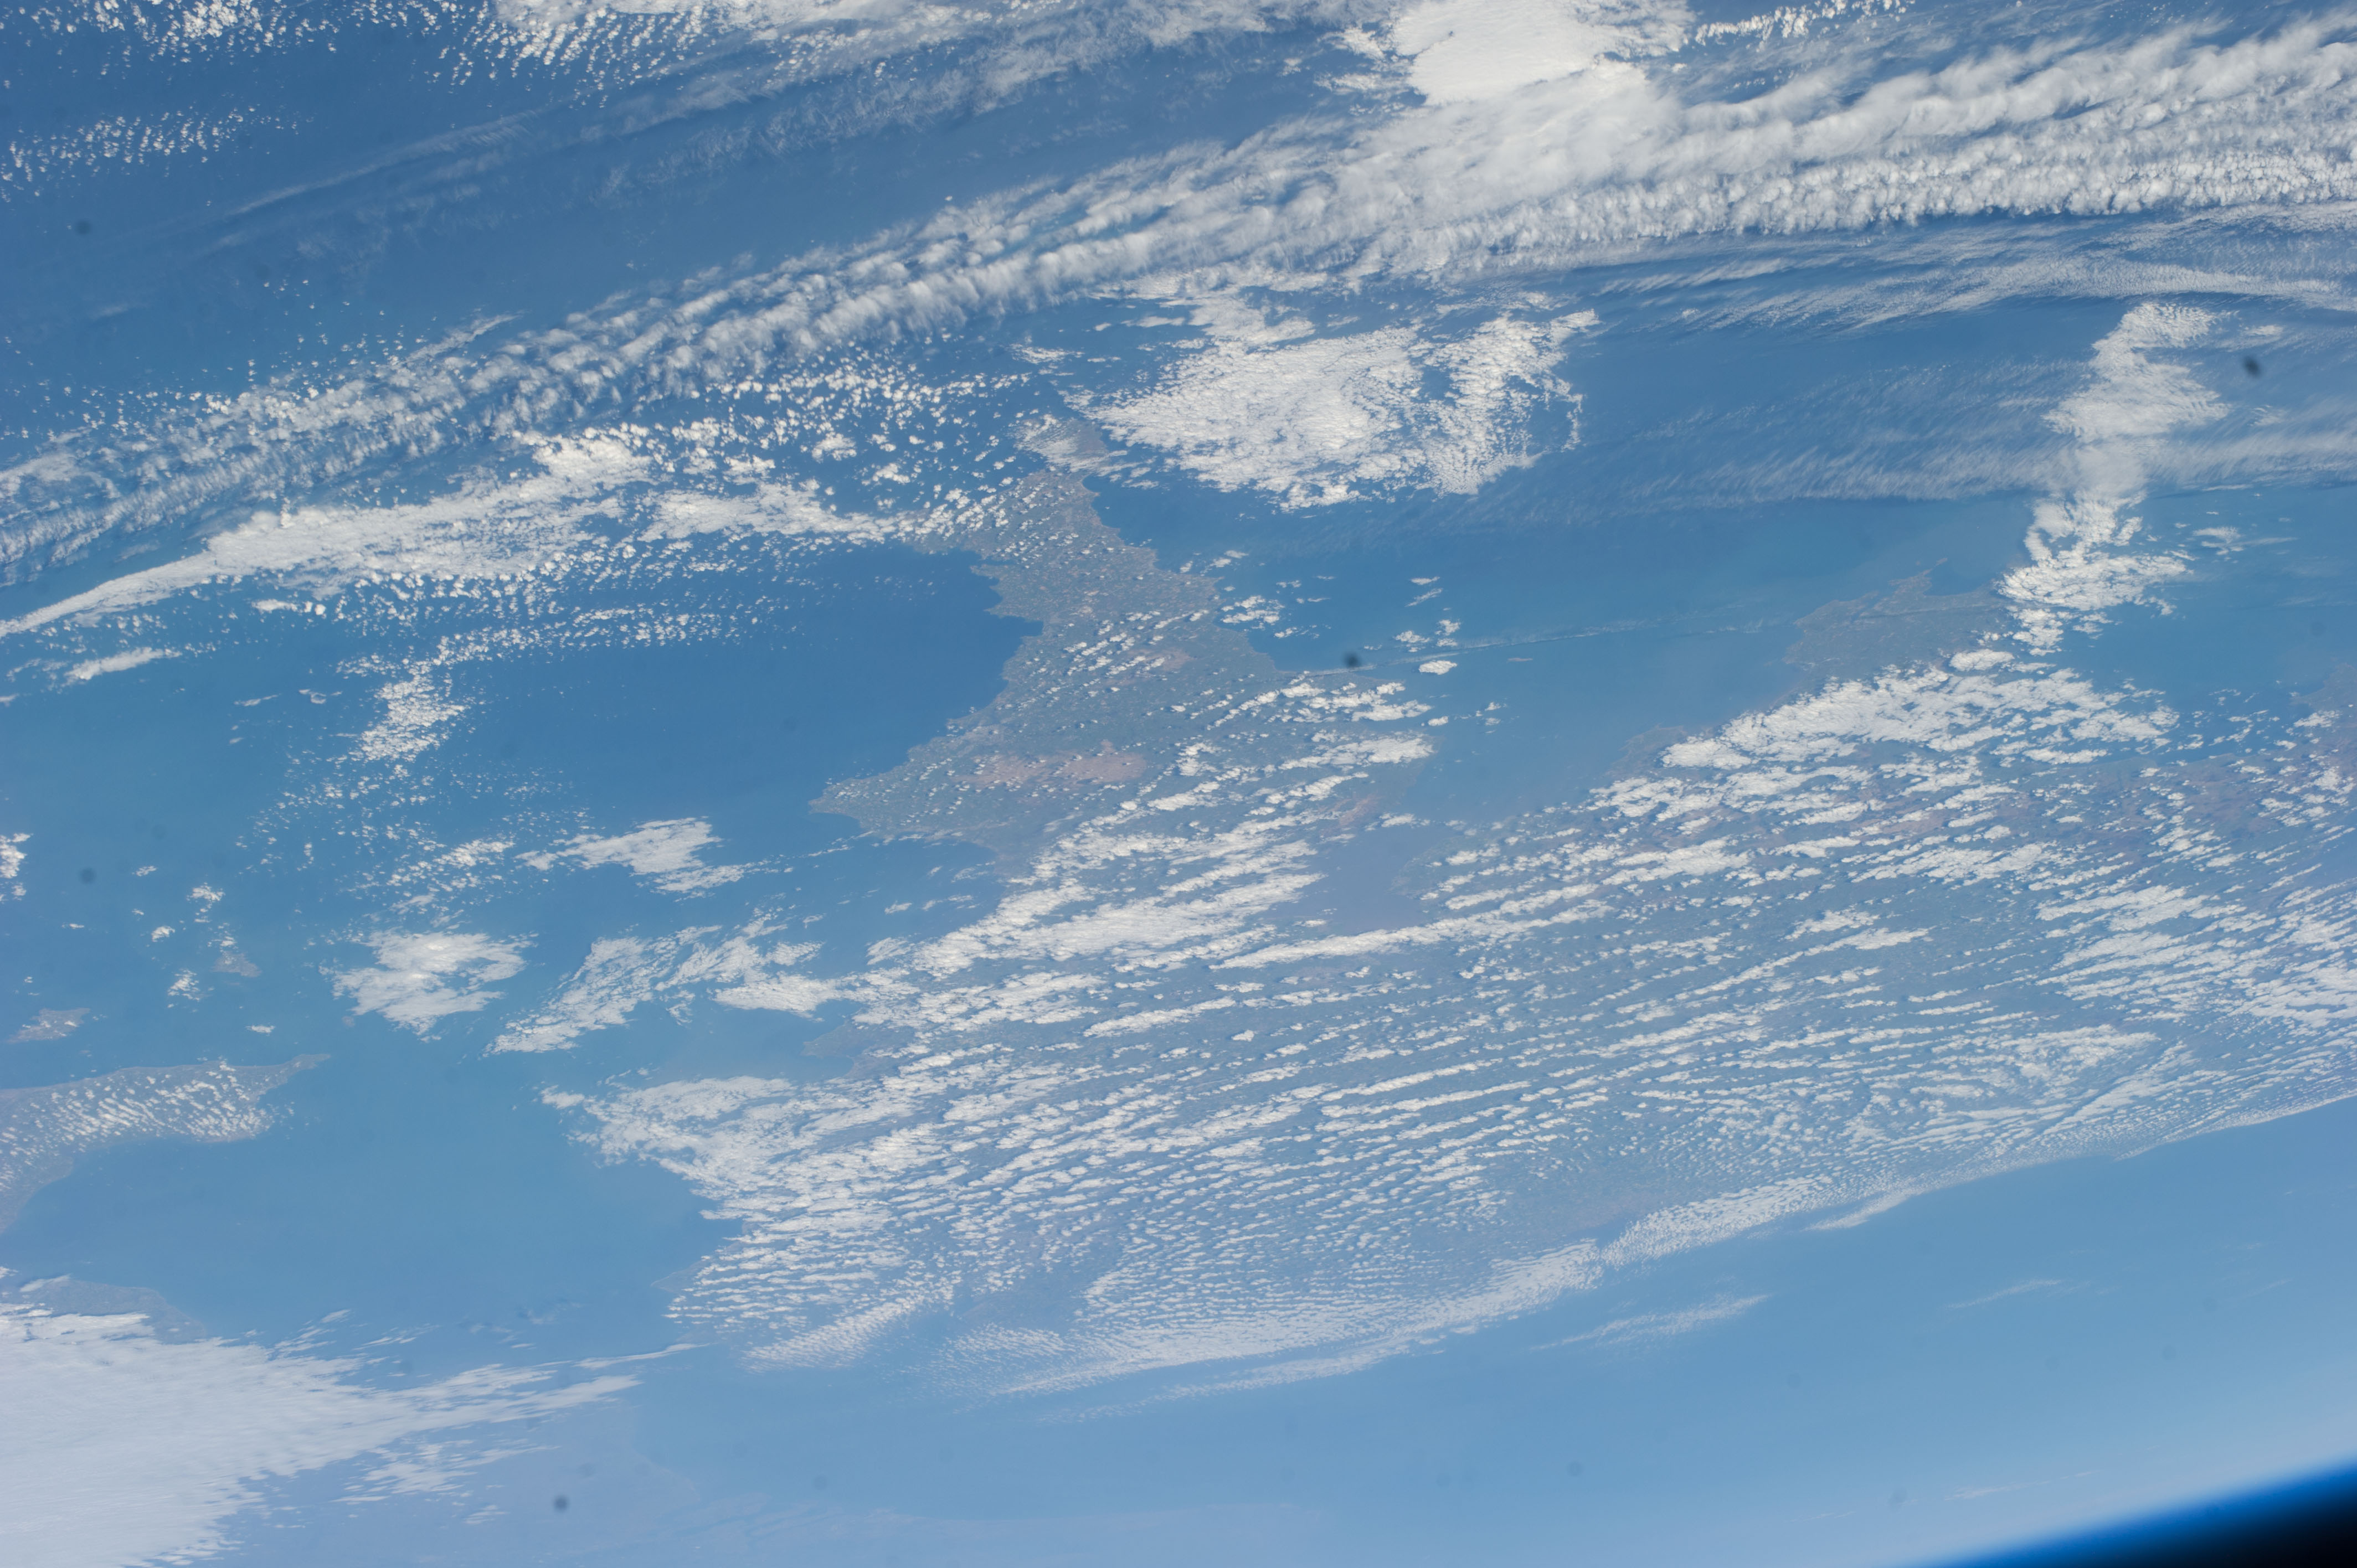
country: UK-ENGLAND
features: EXETER, DARTMOOR NATIONAL PARK
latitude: 50.9
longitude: -3.7
